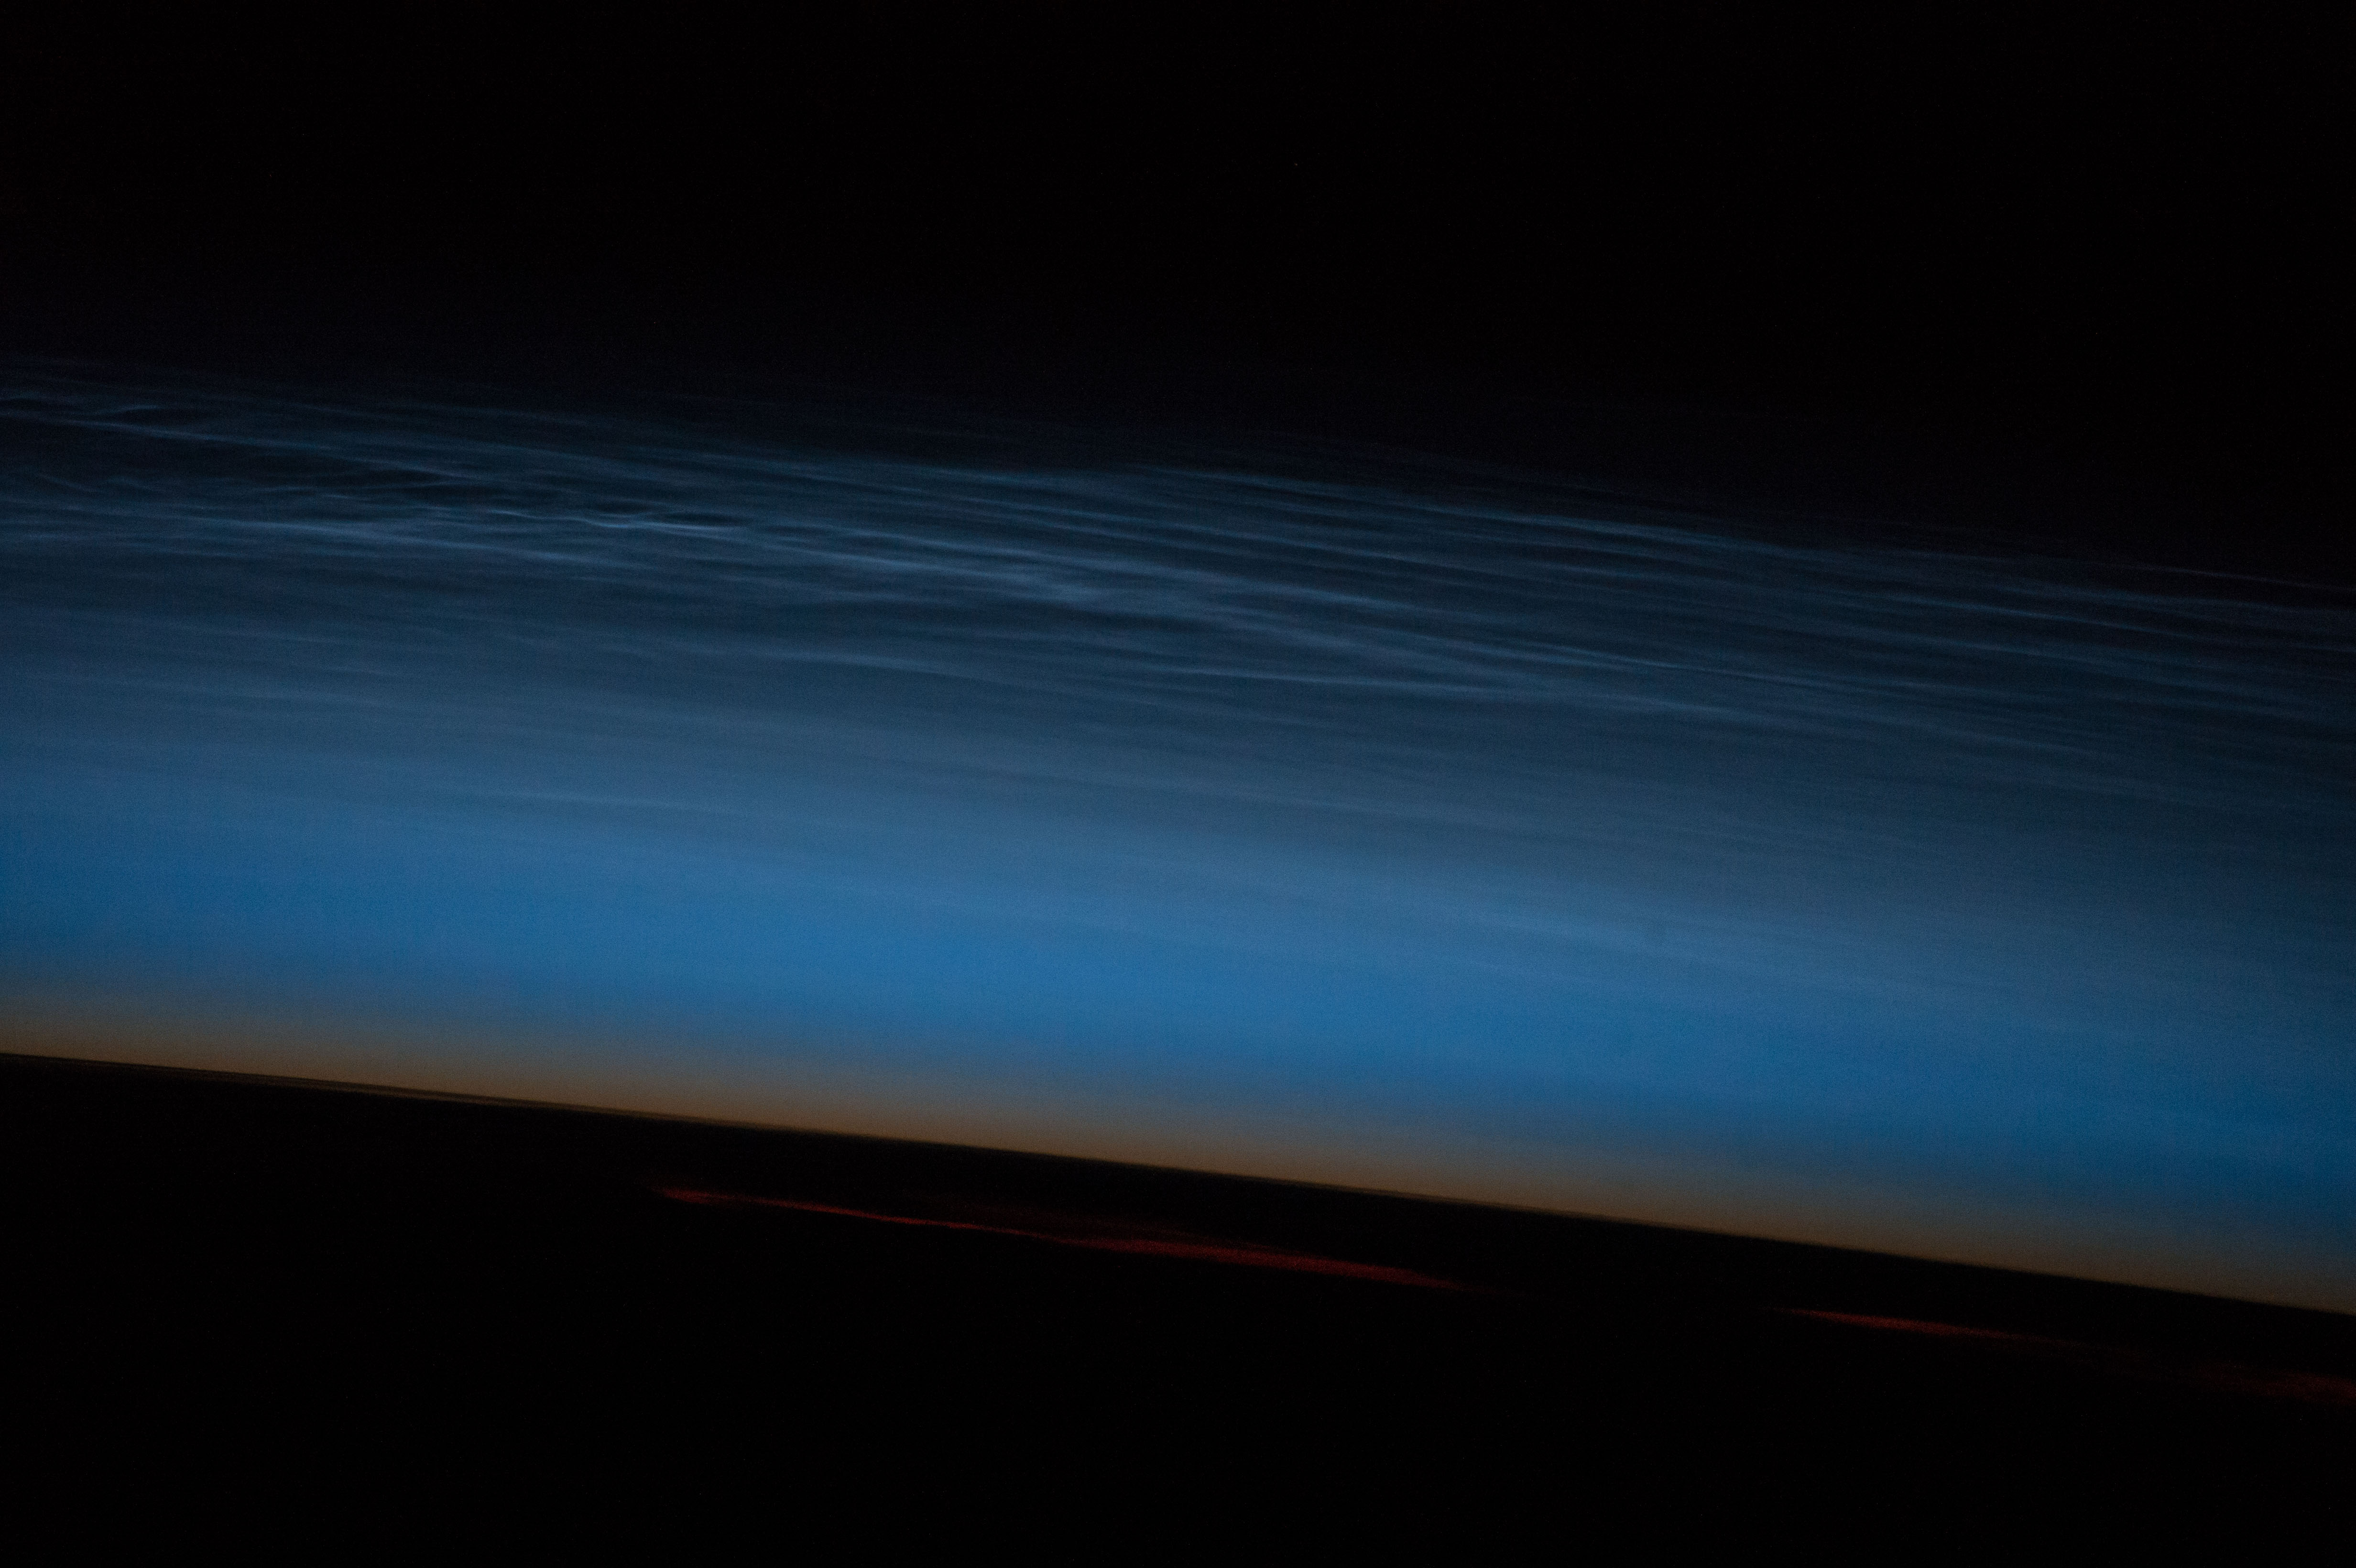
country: KYRGYZSTAN
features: NOCTILUCENT CLOUDS, ATMOSPHERIC LIMB
